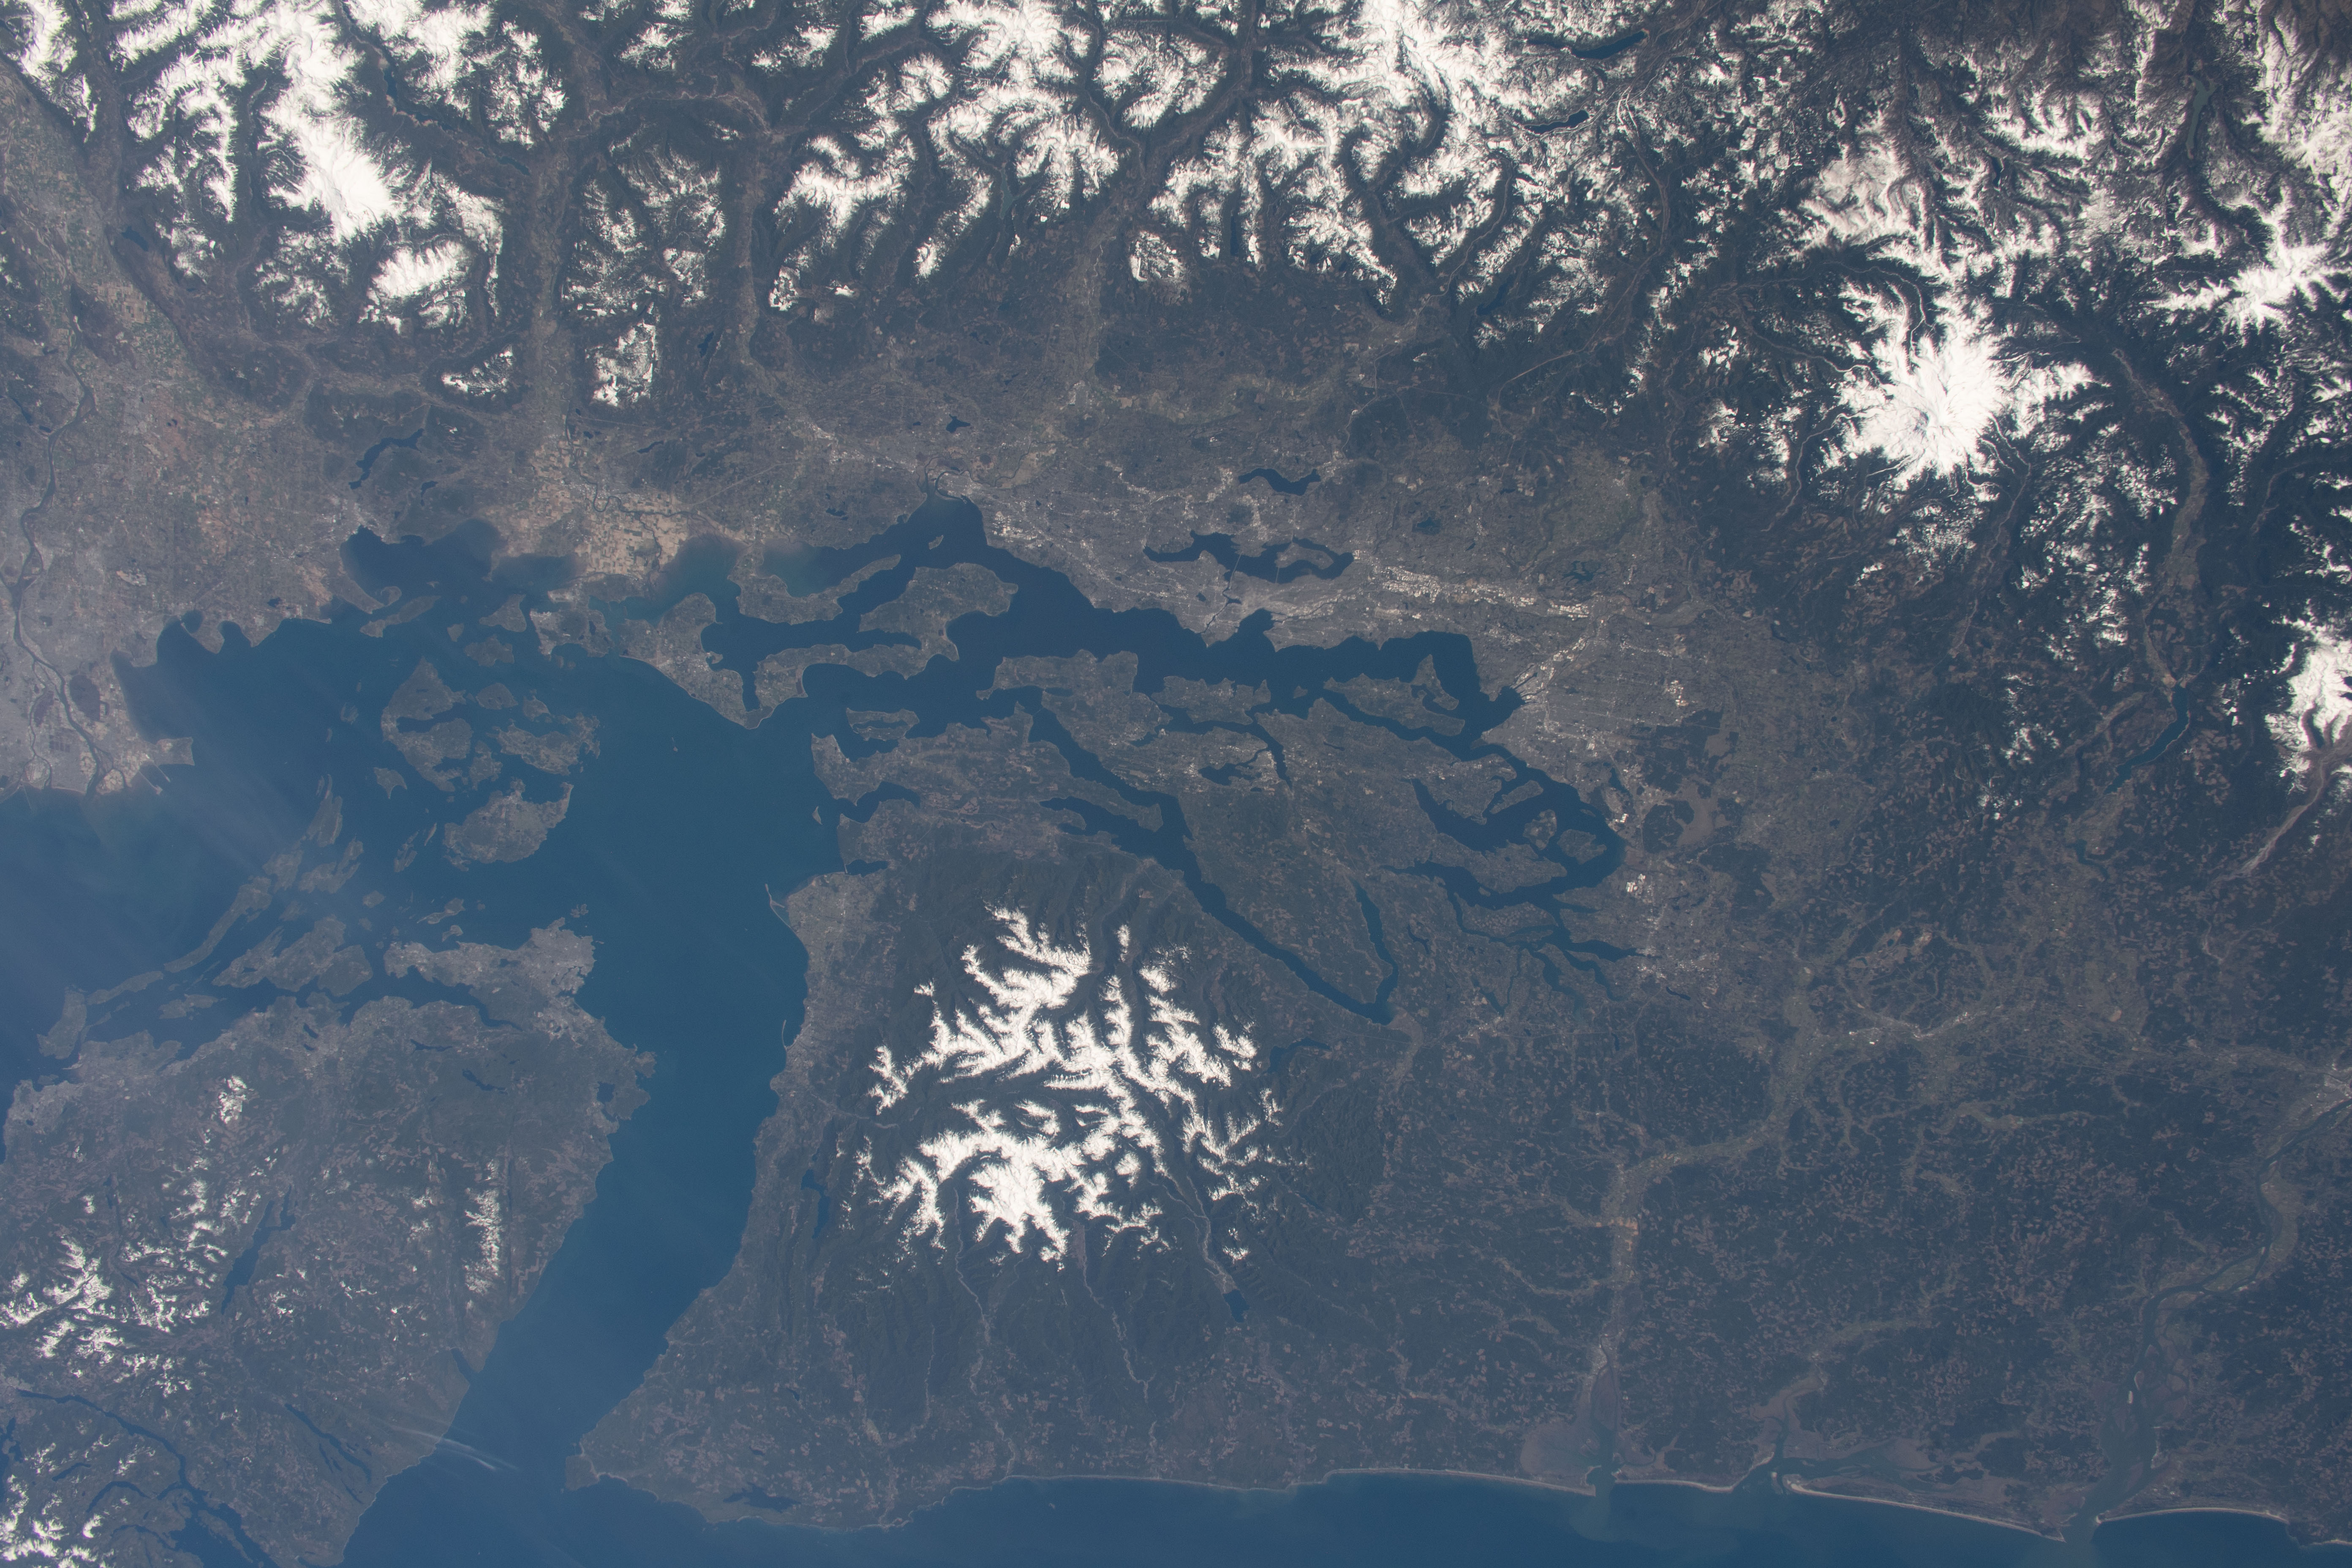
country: USA-WASHINGTON
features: NORTH CASCADES NATIONAL PARK, PUGET SOUND, OLYMPIC NATIONAL PARK, MOUNT RAINIER
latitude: 47.5
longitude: -122.5
